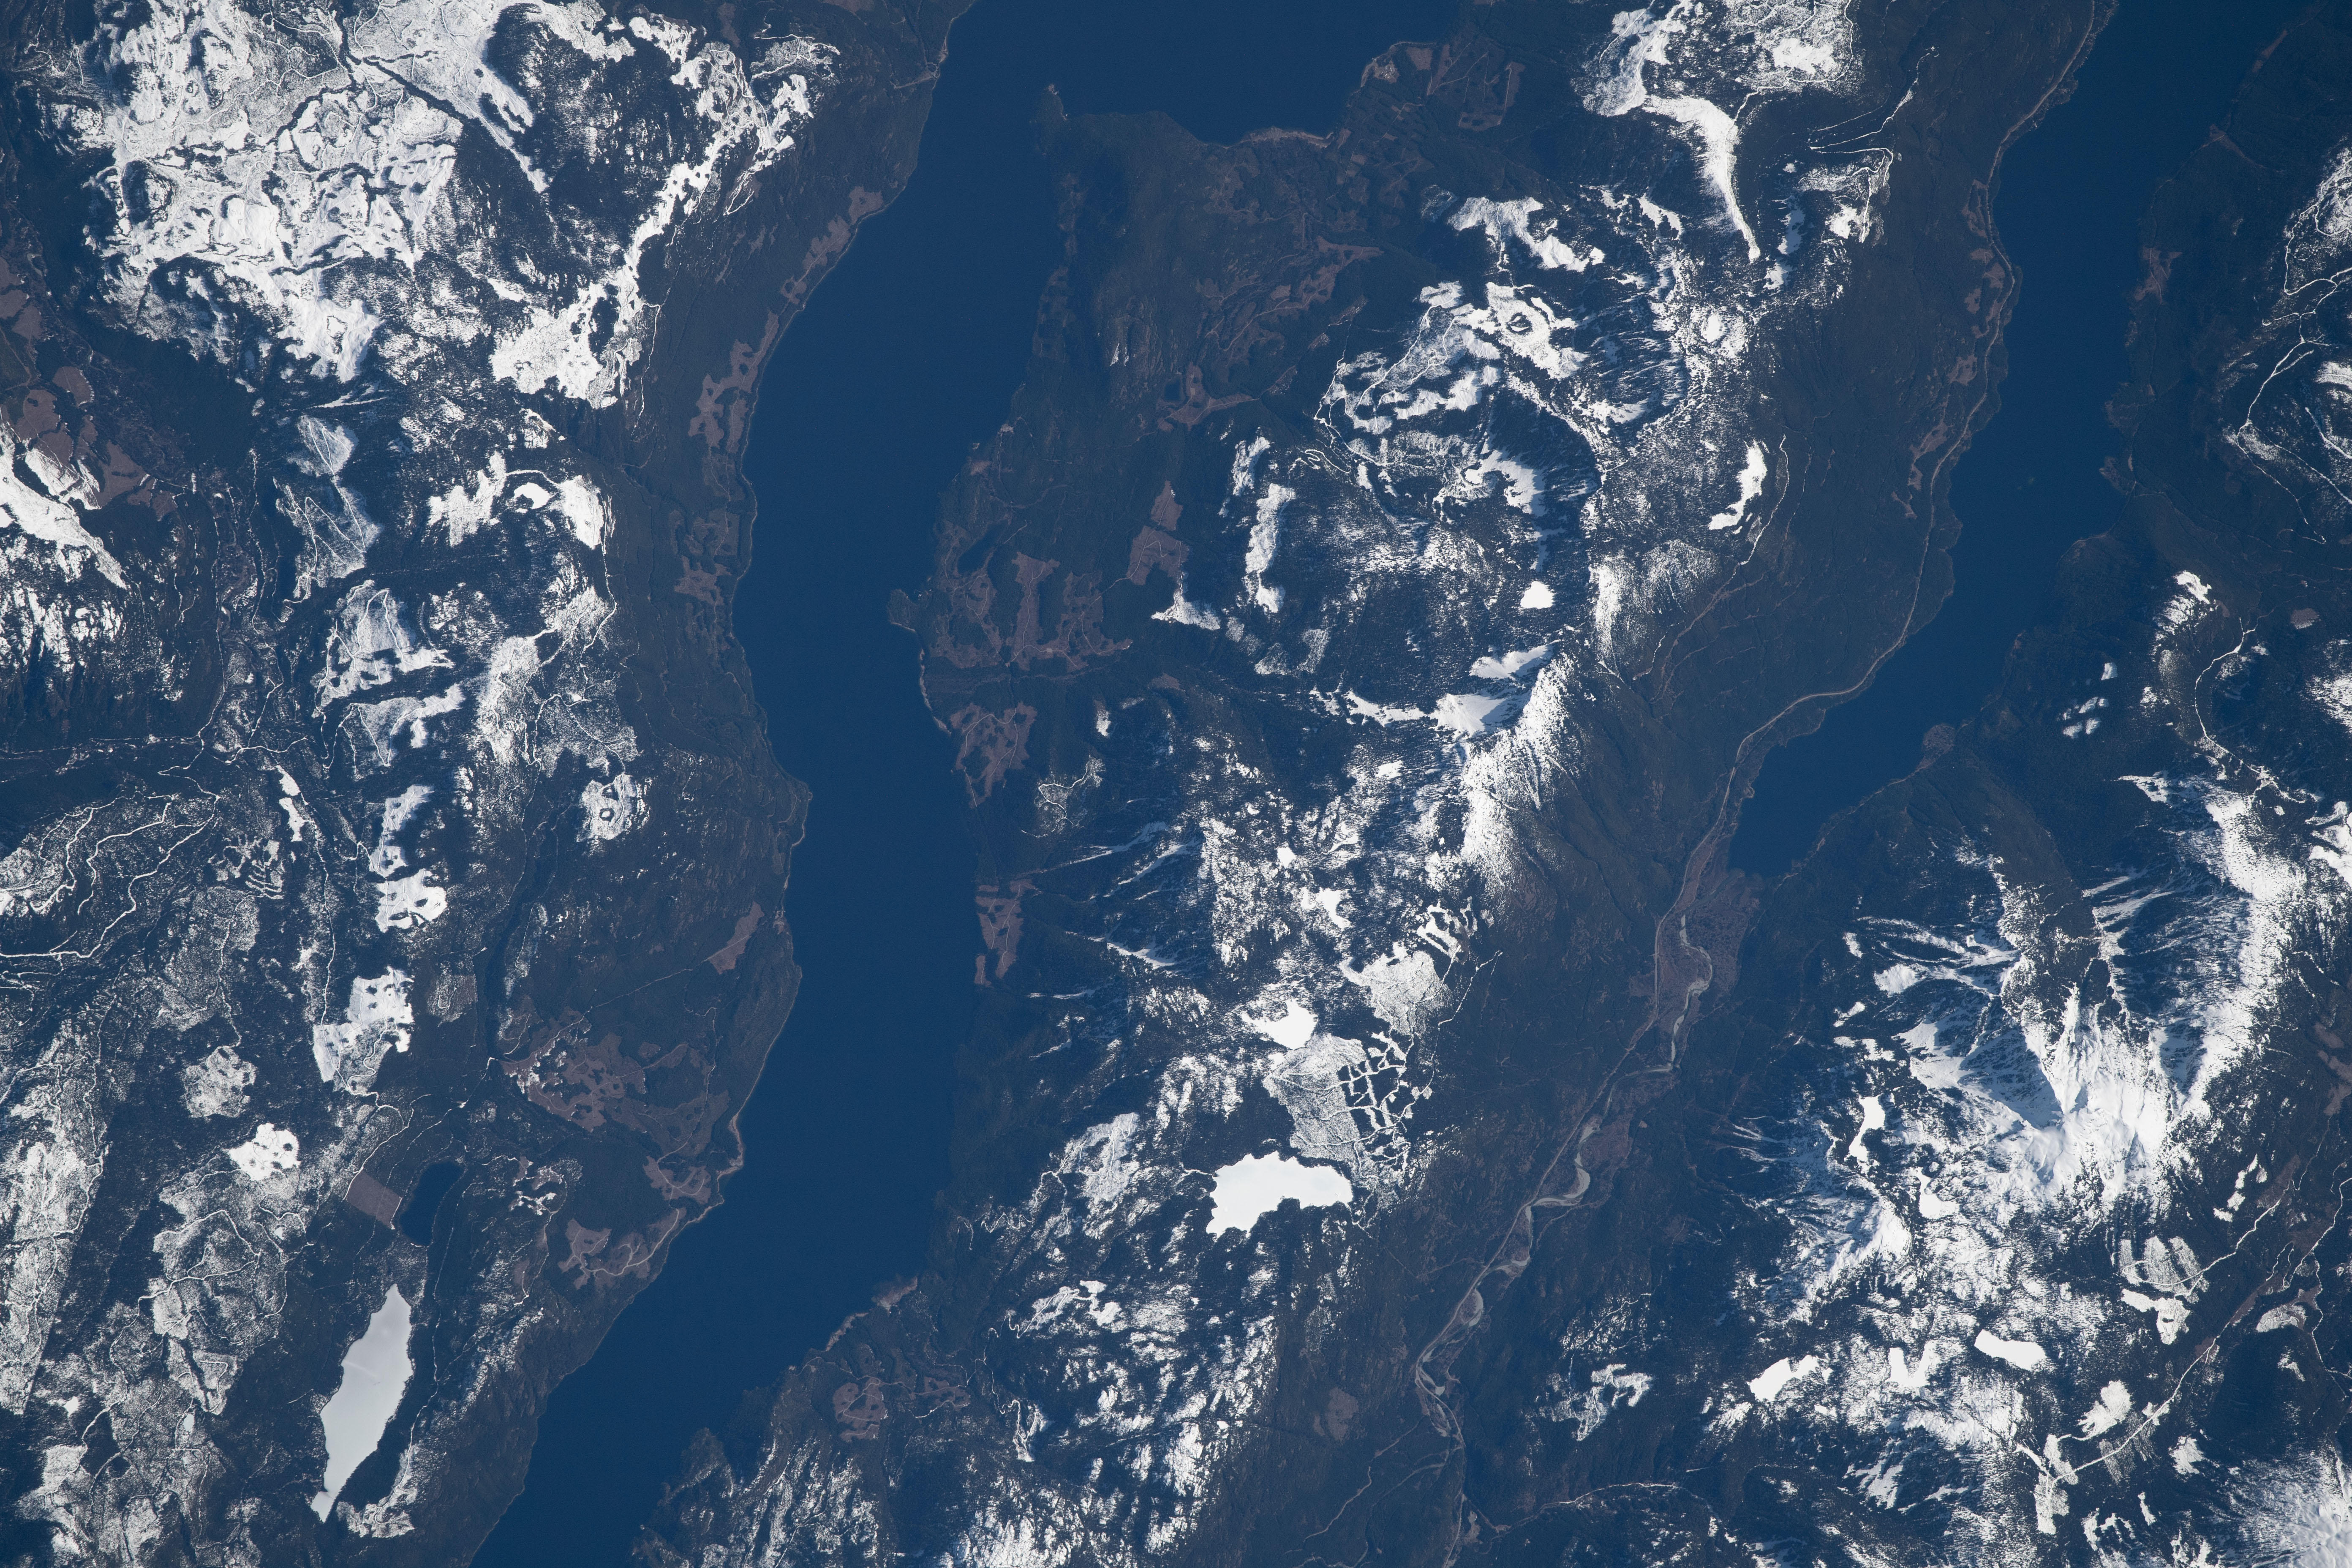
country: CANADA-BC
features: GREAT CENTRAL LAKE, SNOW, SPROAT LAKE
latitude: 49.3
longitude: -125.2
